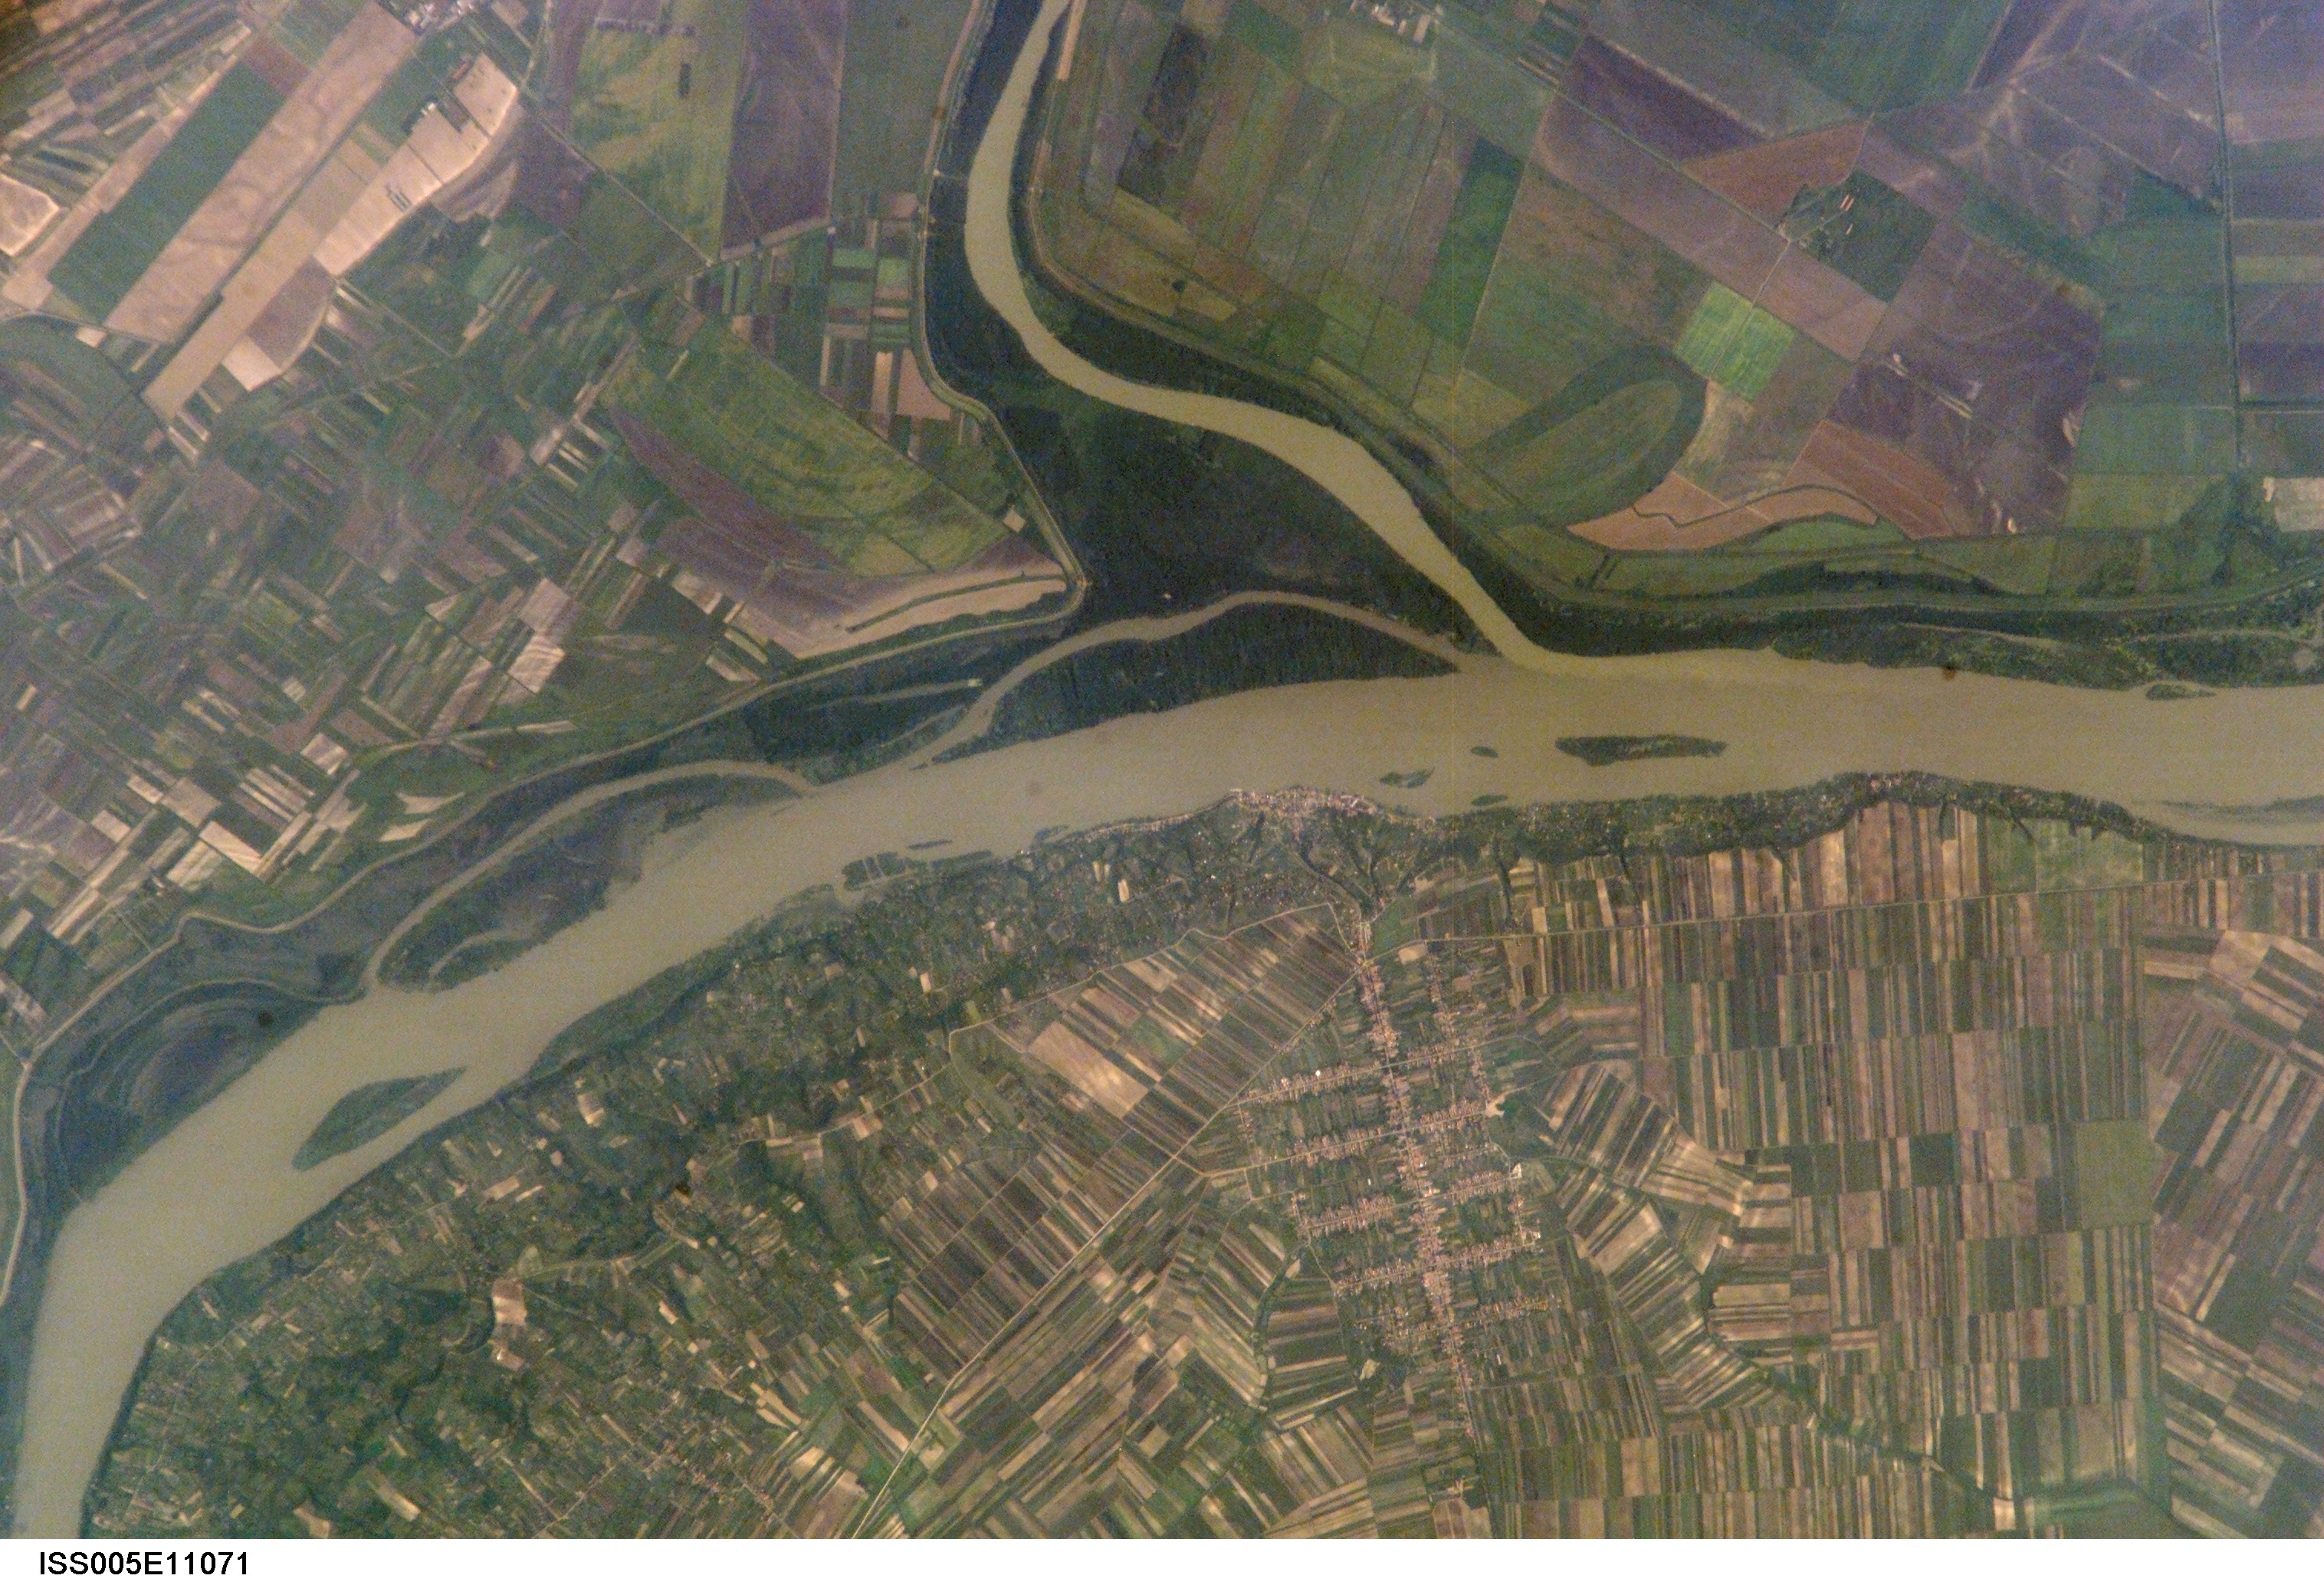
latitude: 45.2
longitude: 20.2
